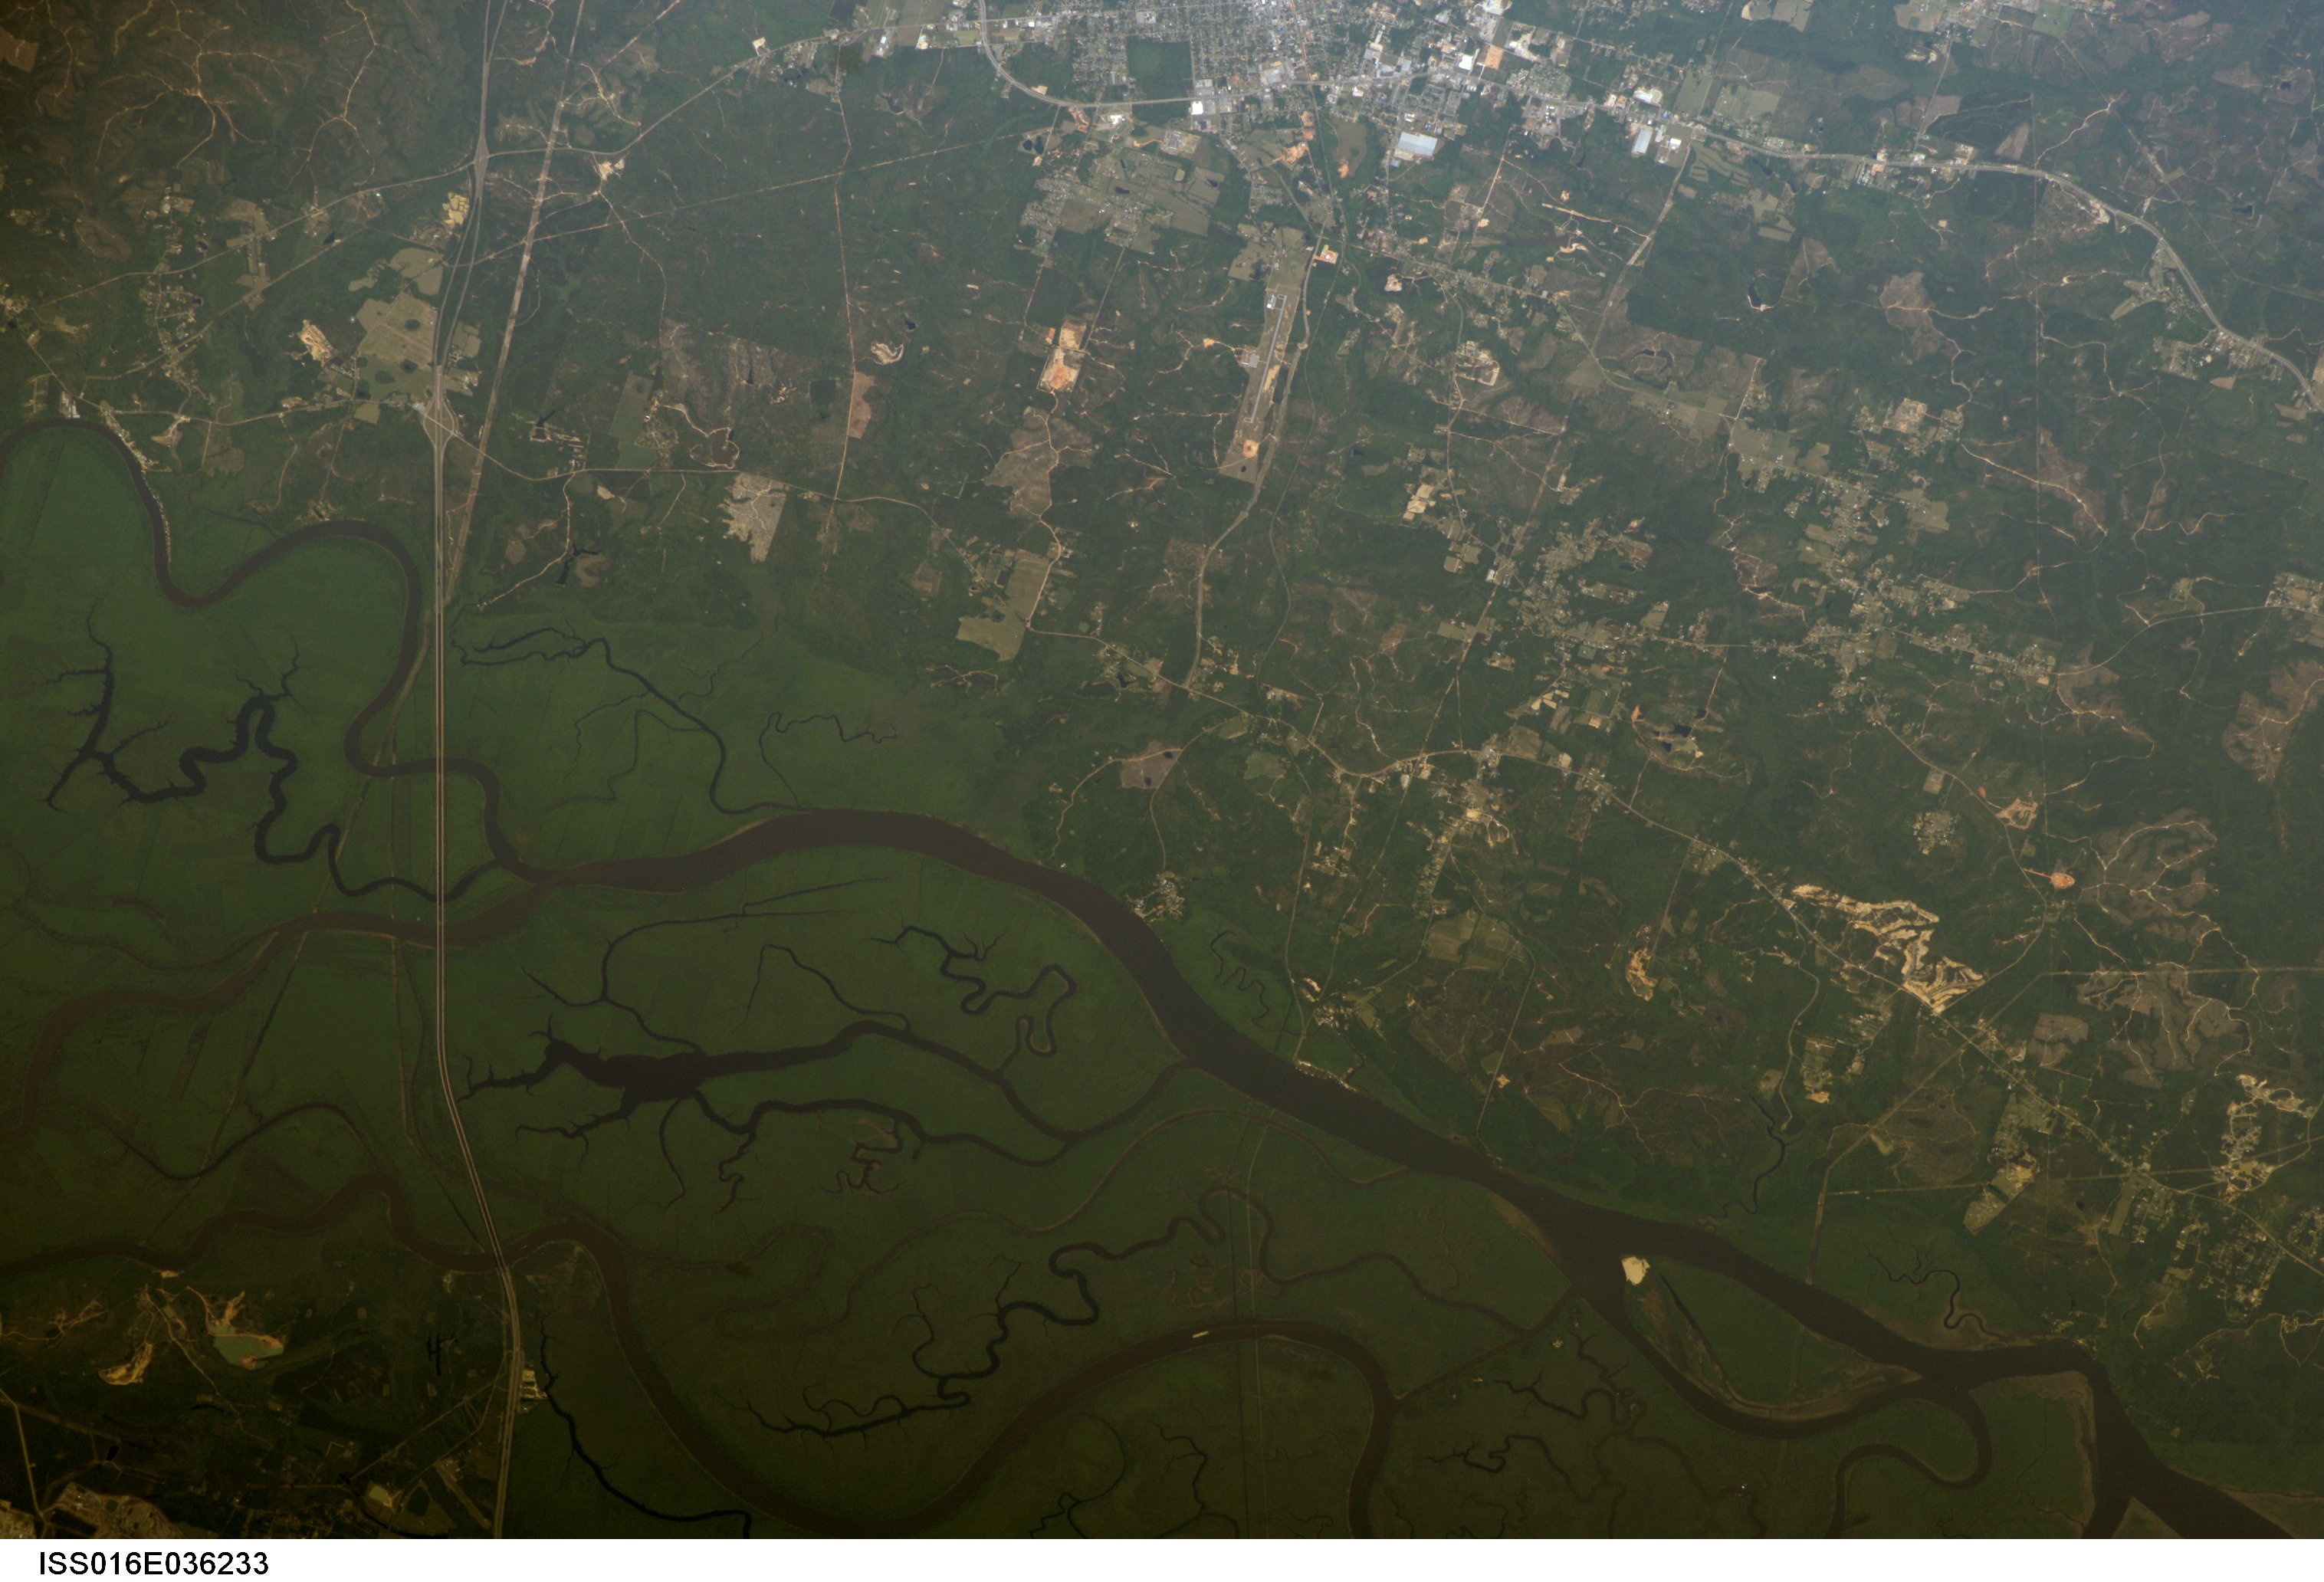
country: USA-ALABAMA
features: ALABAMA R., MARSH, BAY MINETTE
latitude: 30.9
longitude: -87.9
